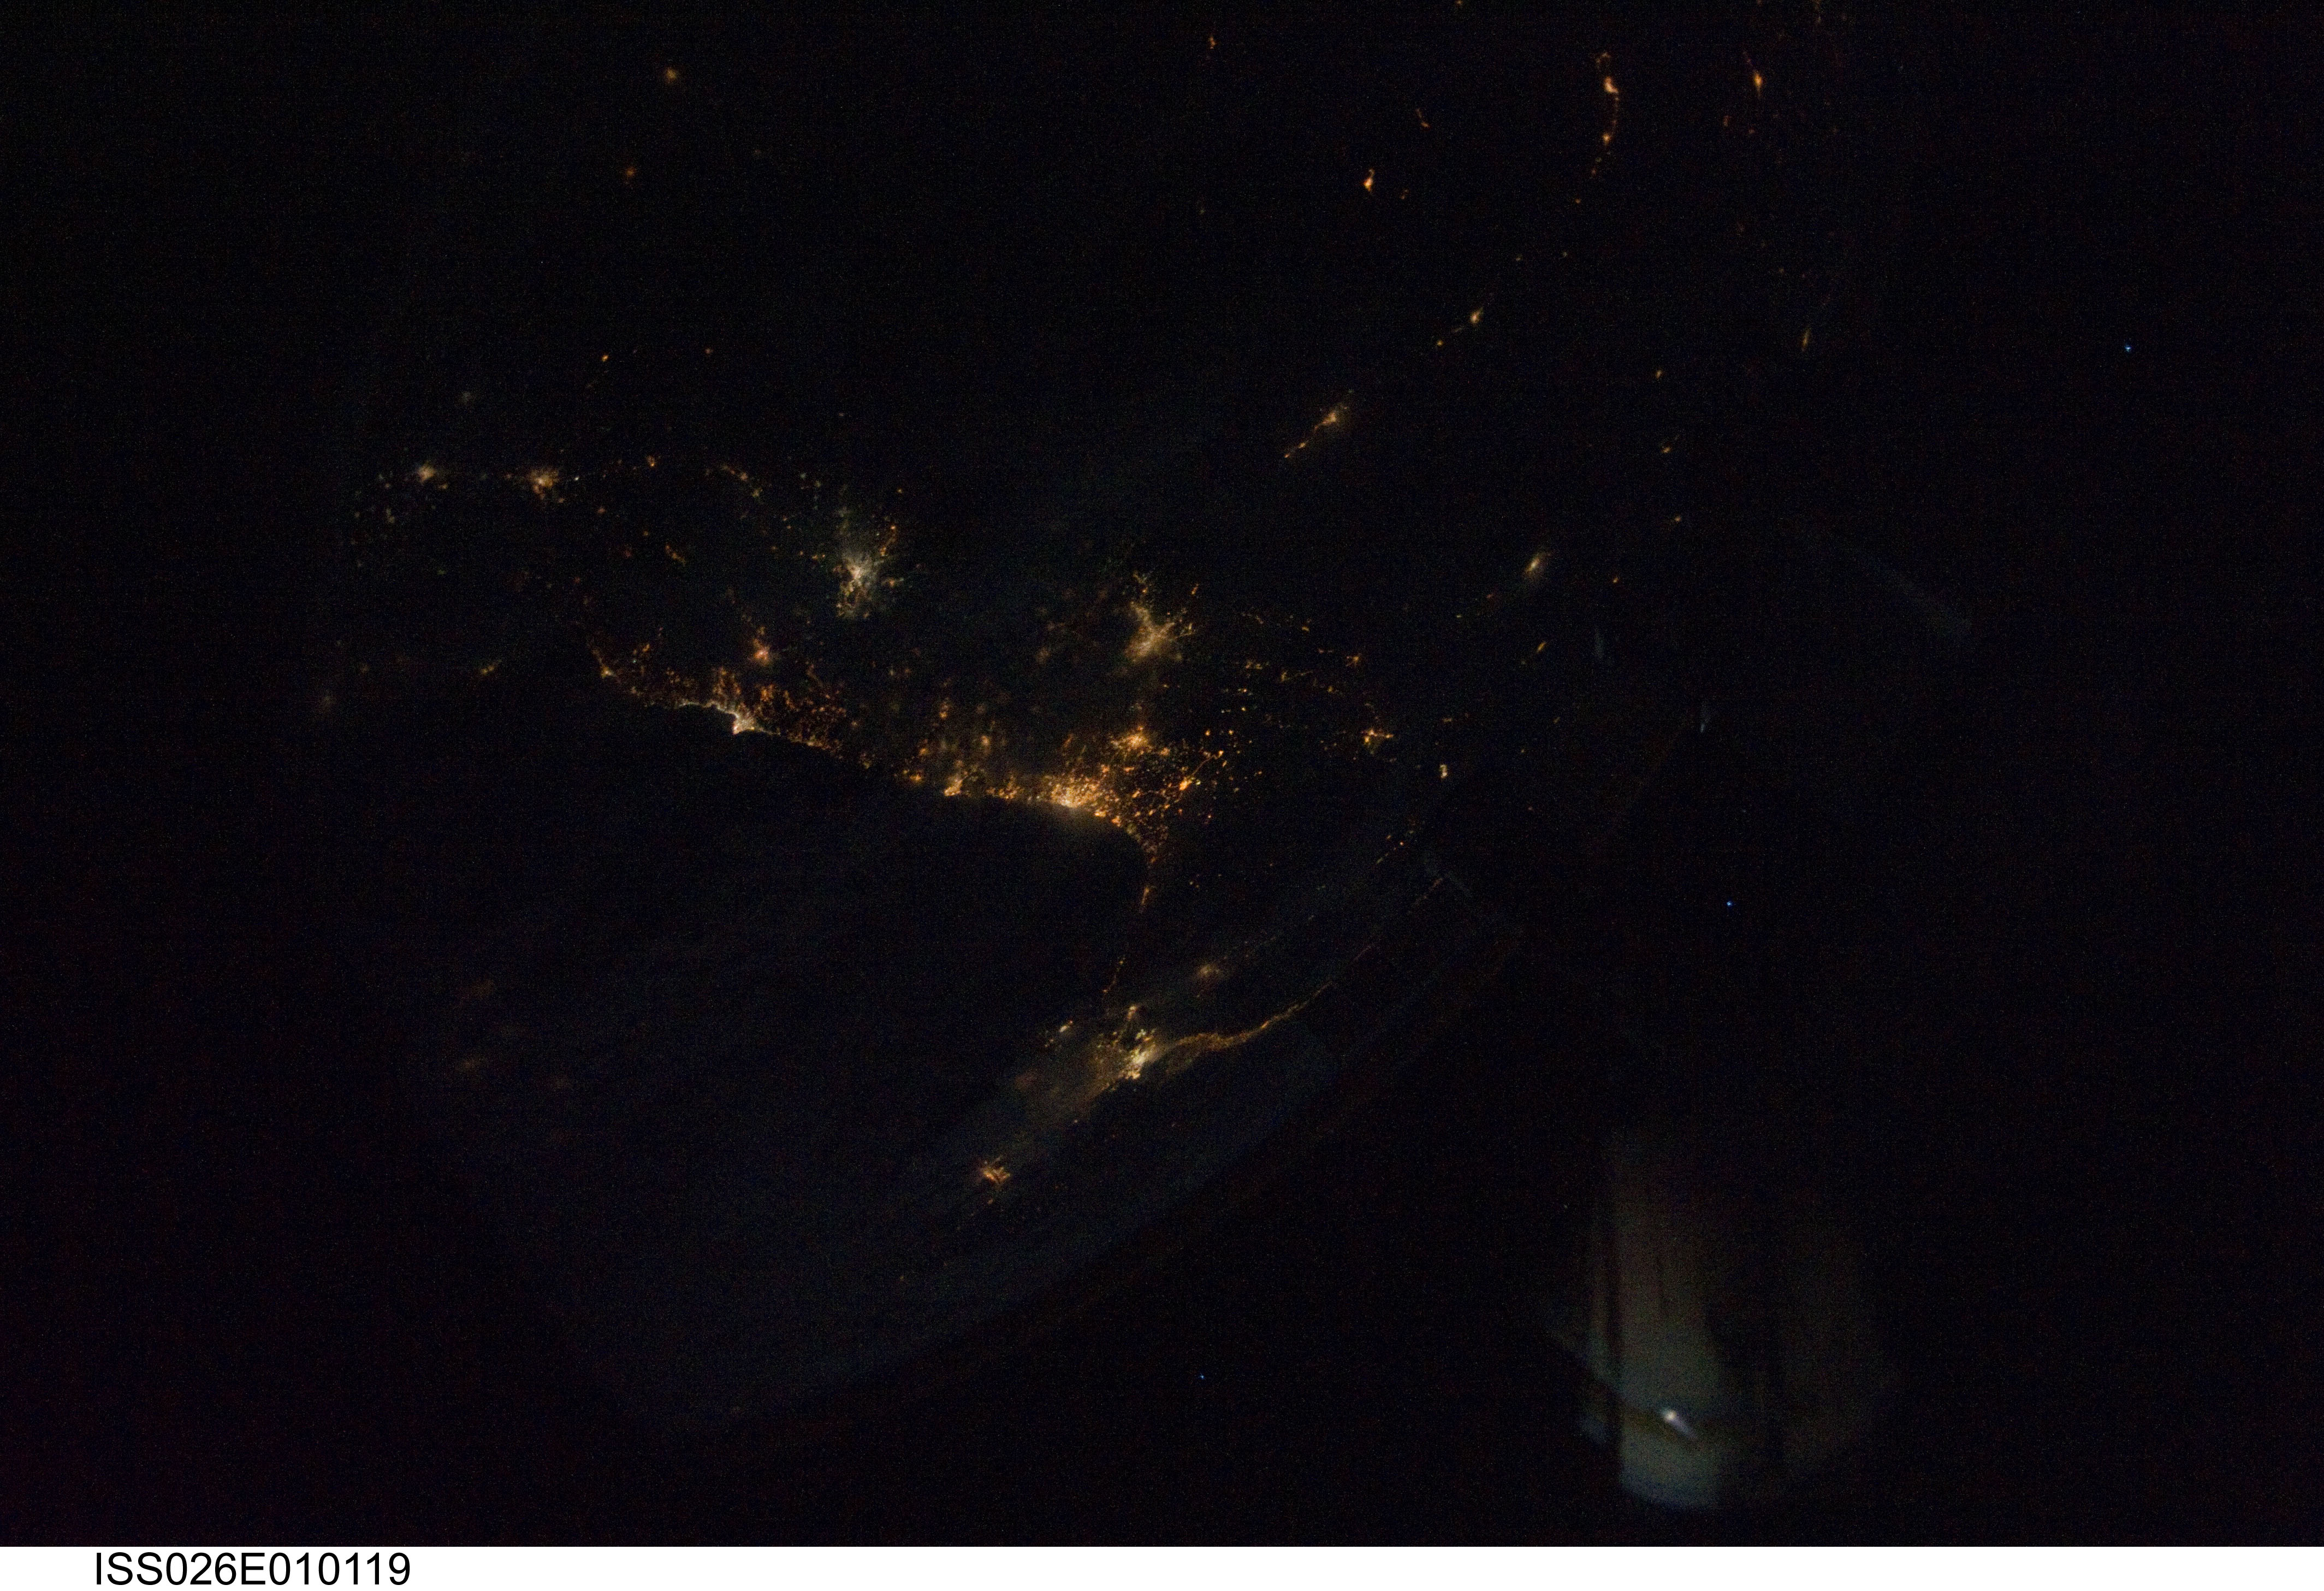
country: ISRAEL
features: THE LEVANT REGION AT NIGHT
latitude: 32.0
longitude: 35.5
